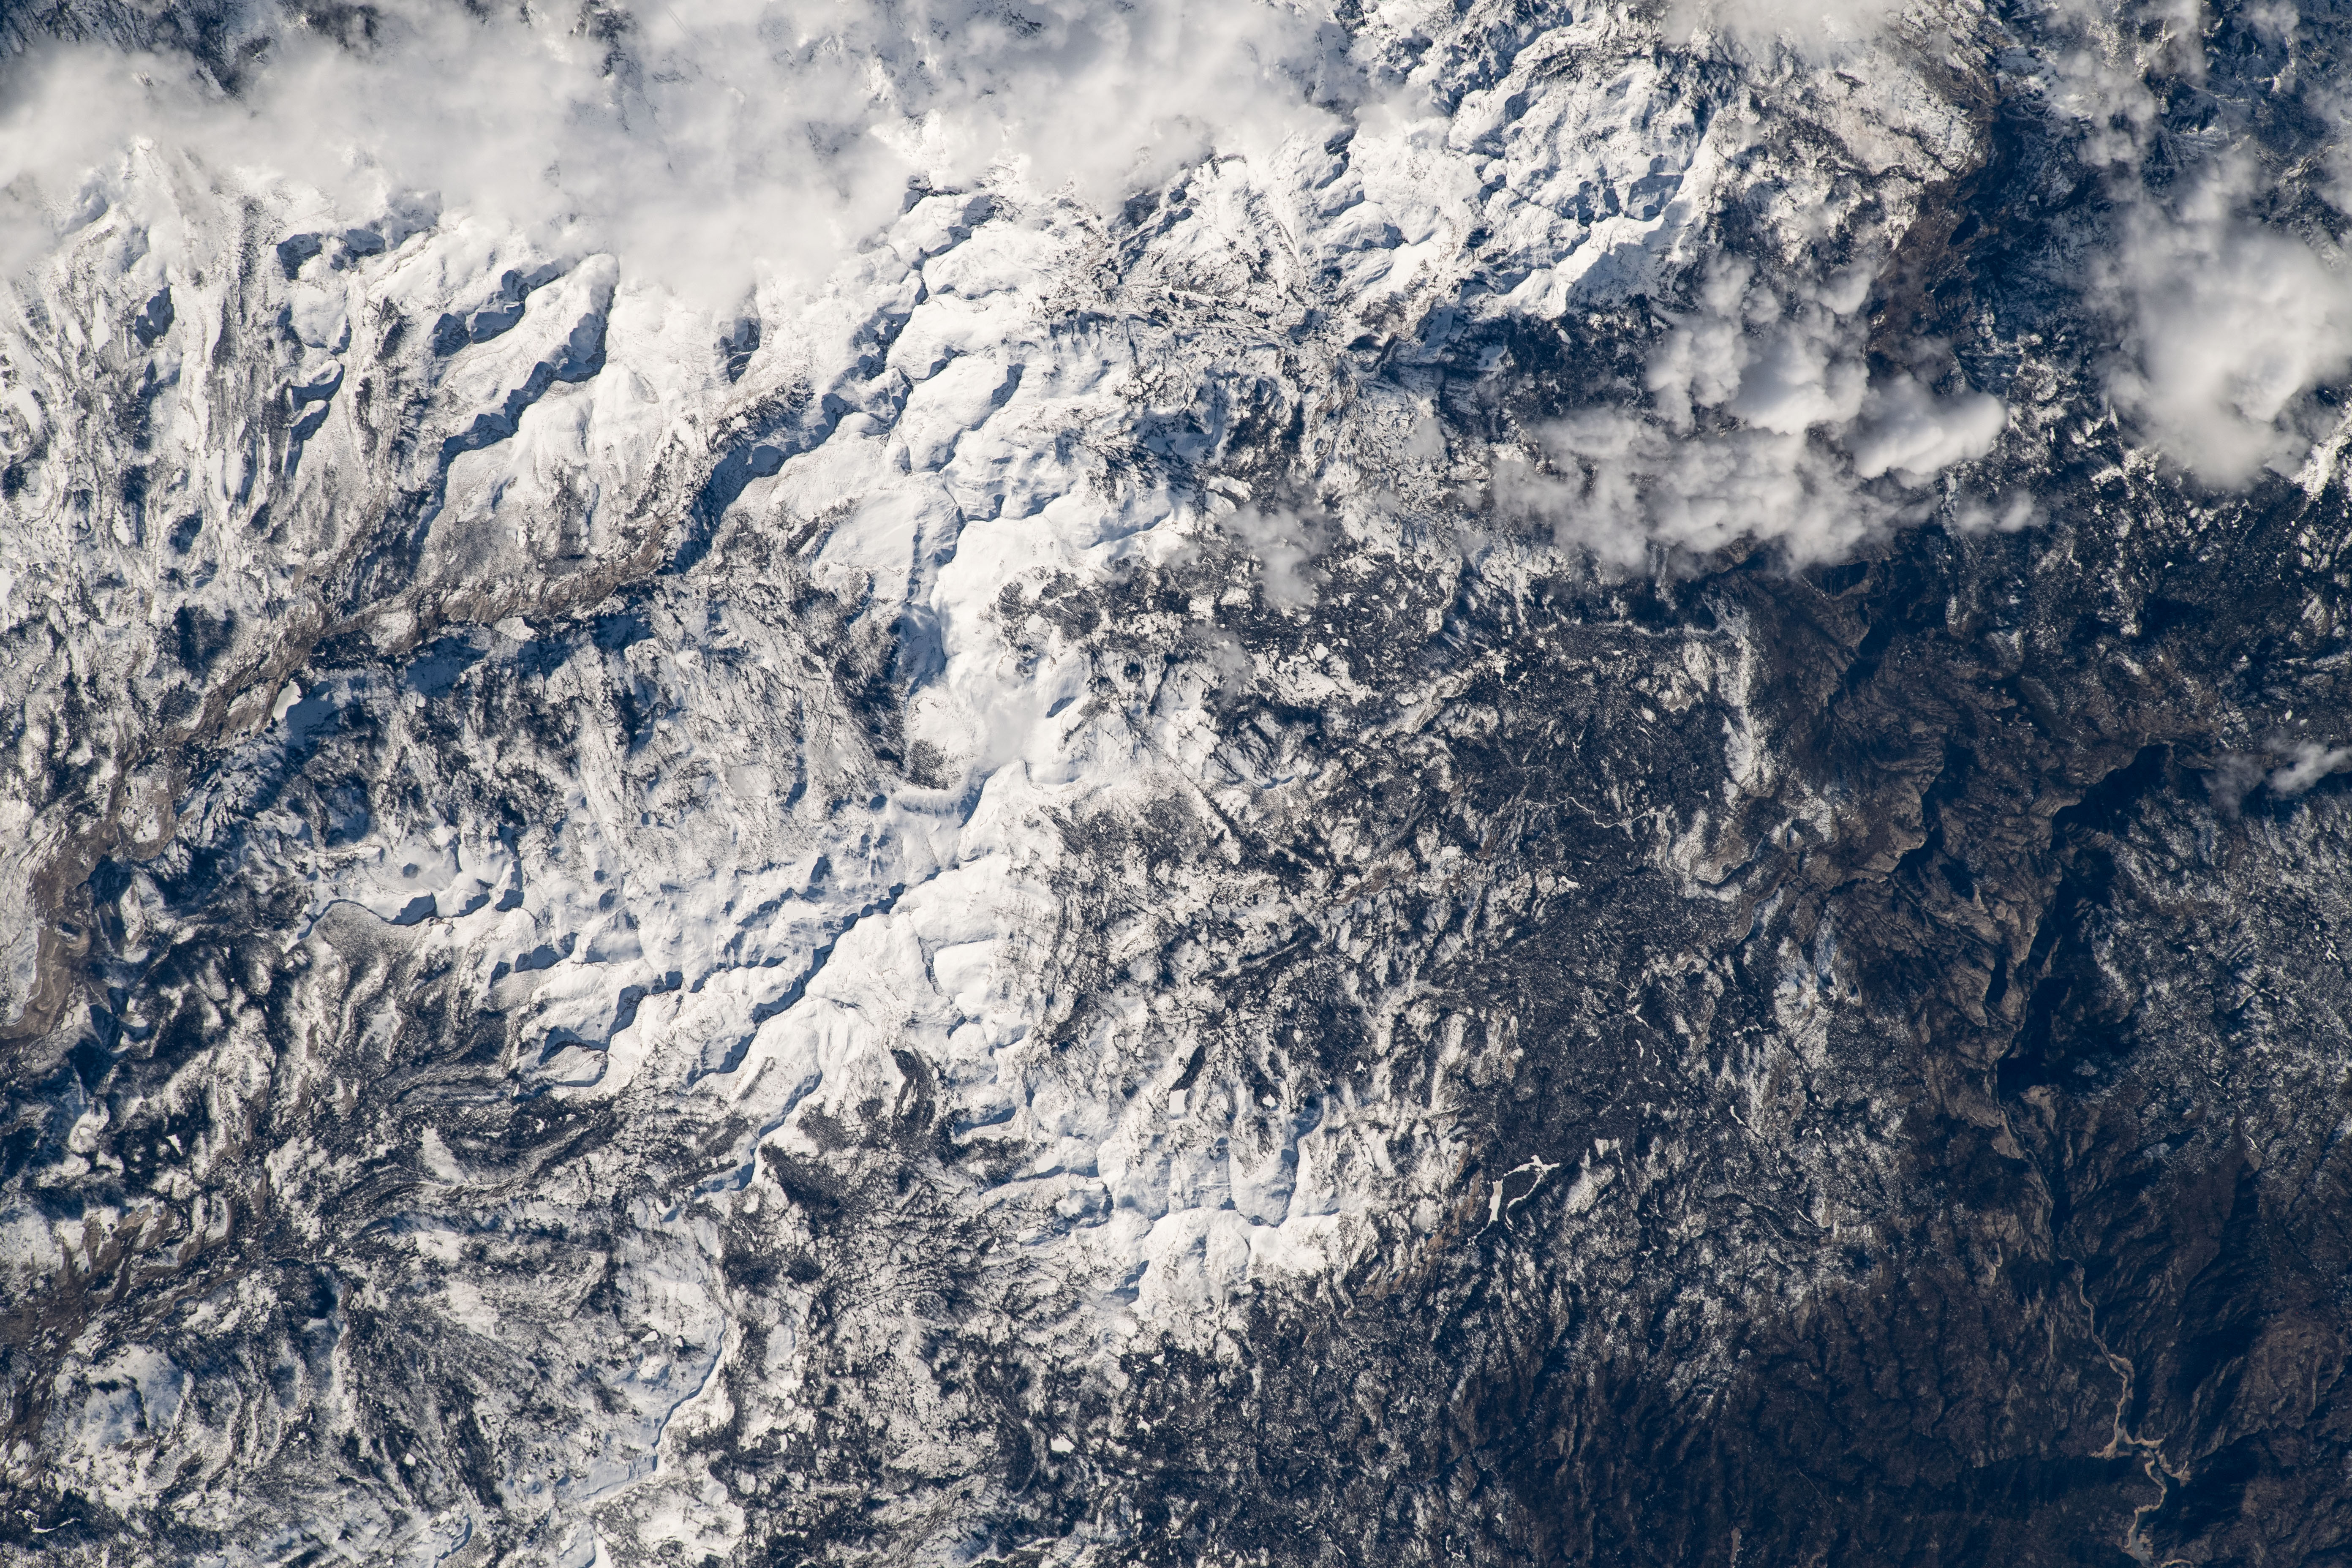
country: USA-CALIFORNIA
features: YOSEMITE NATIONAL PARK
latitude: 37.6
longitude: -119.3
